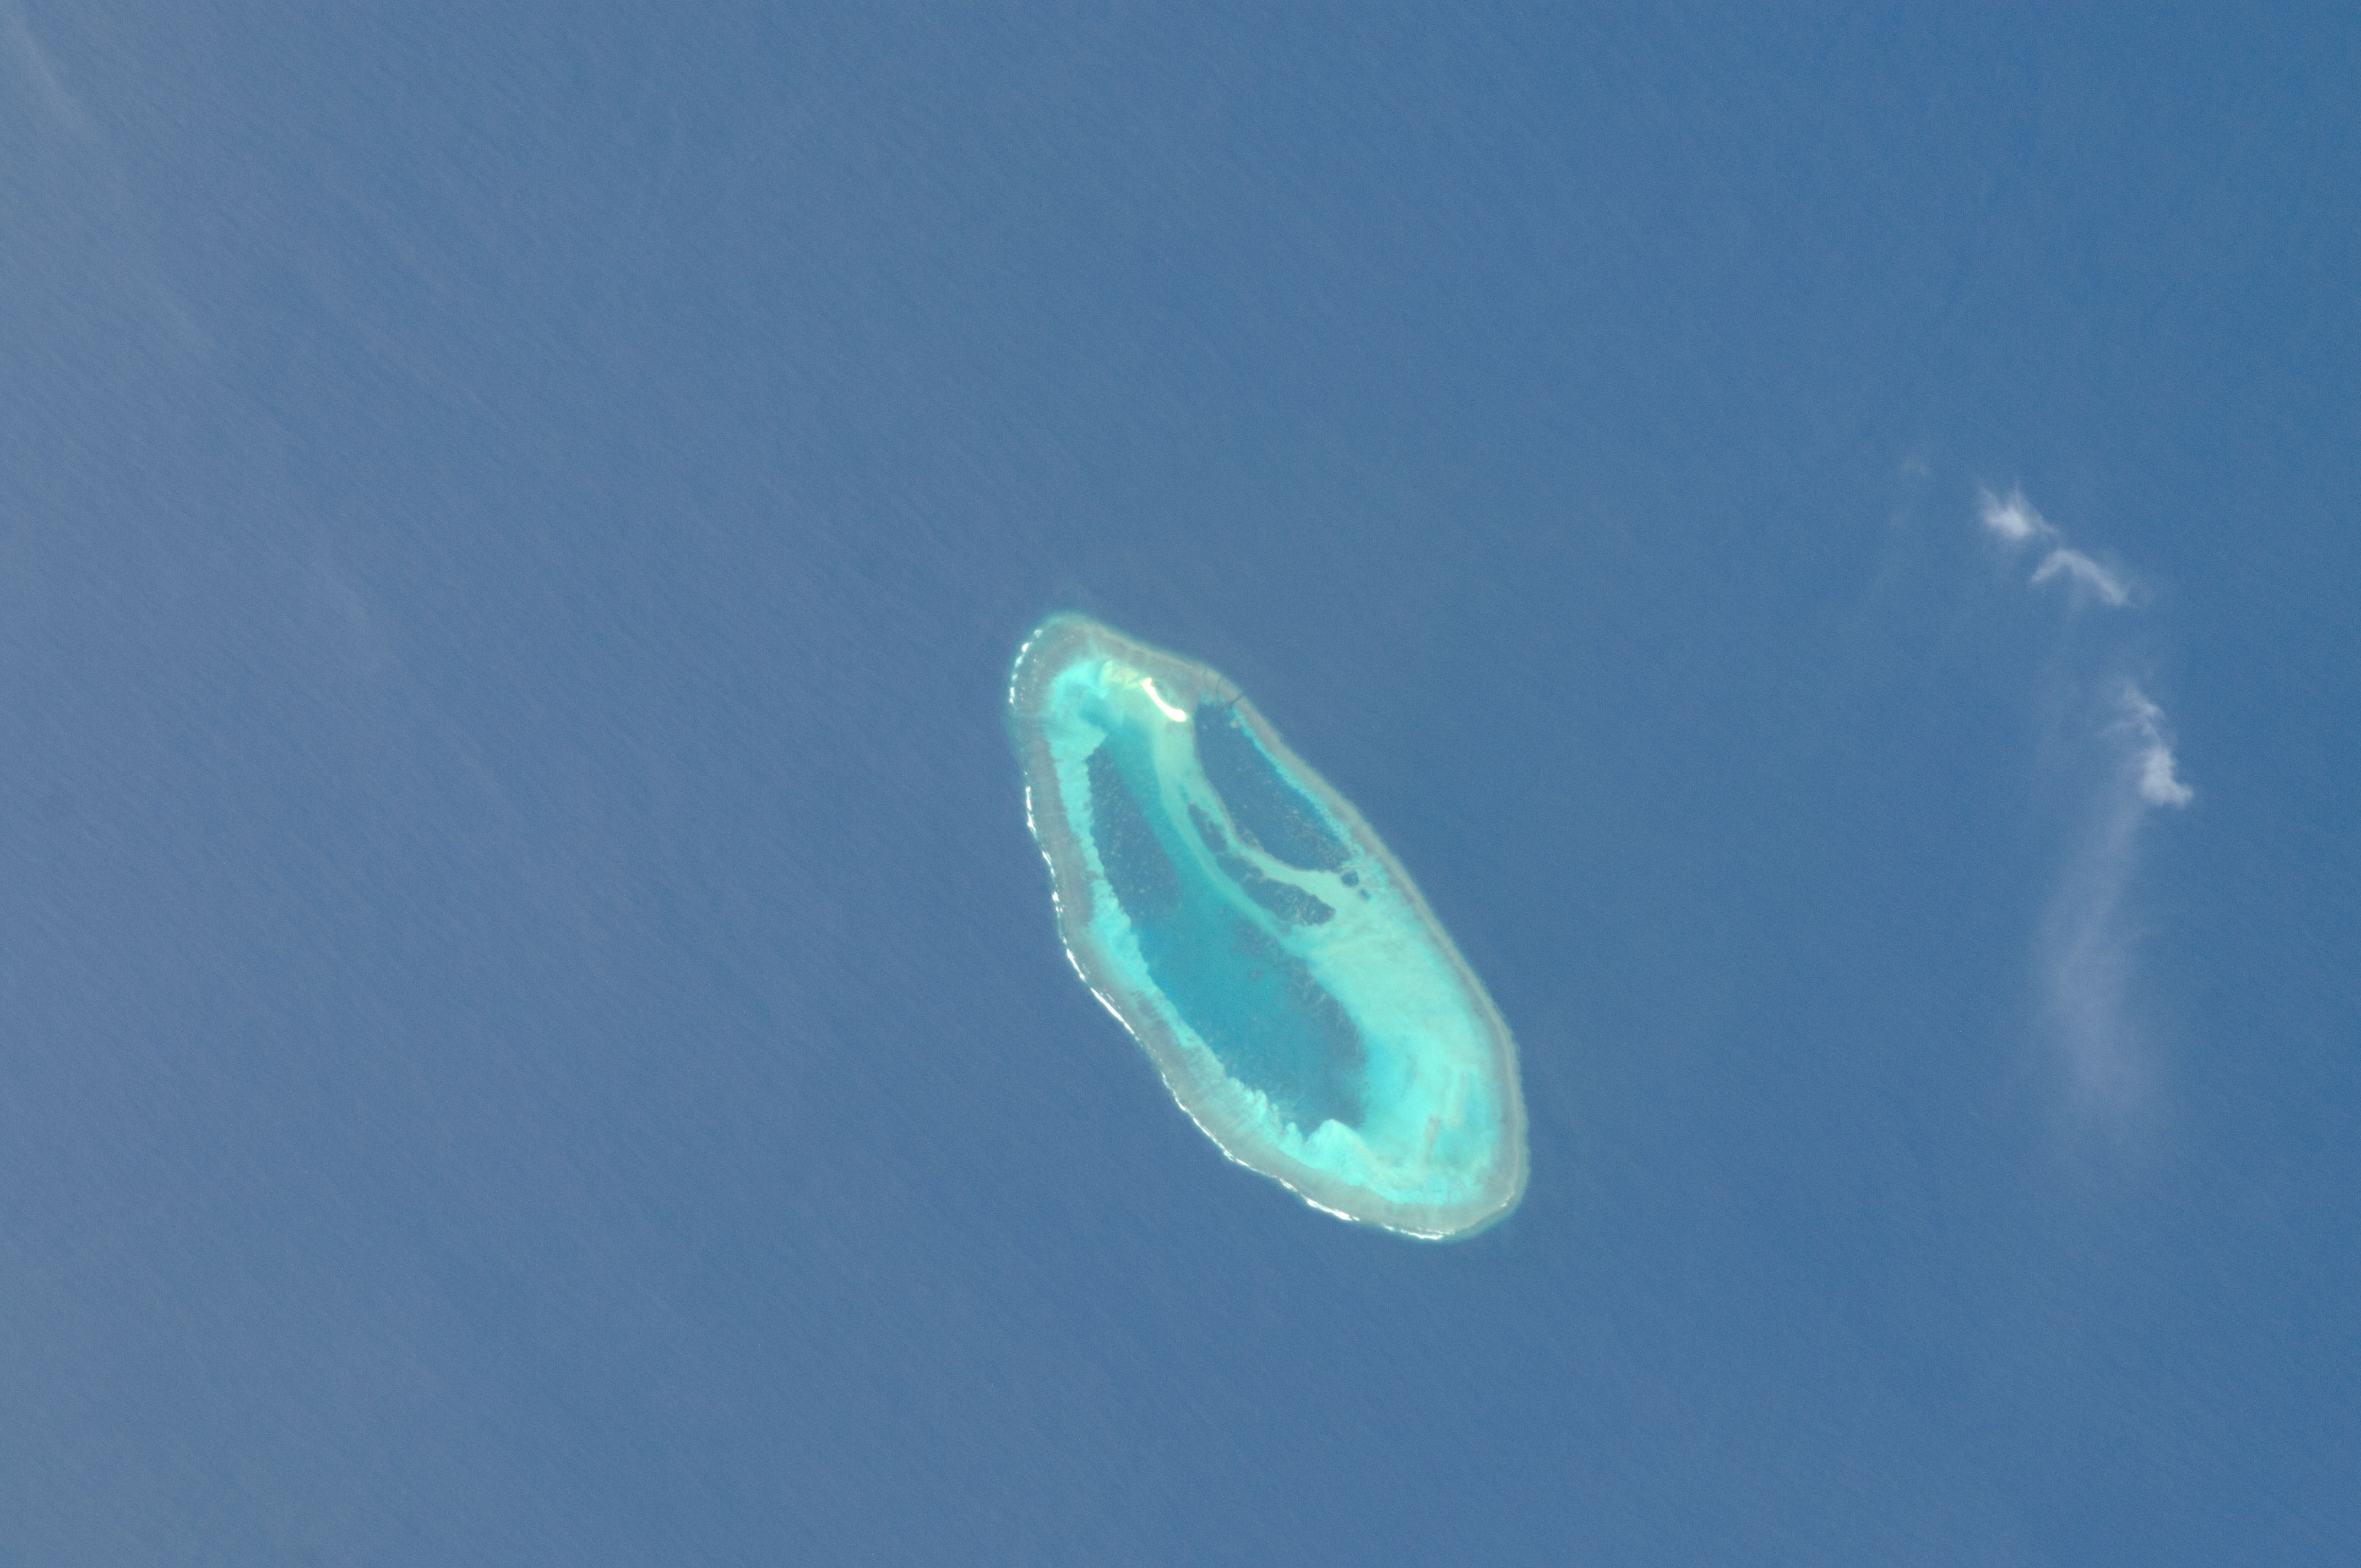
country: AUSTRALIA-WA
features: CLERKE REEF OR MINSTRAL SHOAL OF ROWLEY SHOALS
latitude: -17.3
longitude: 119.4
